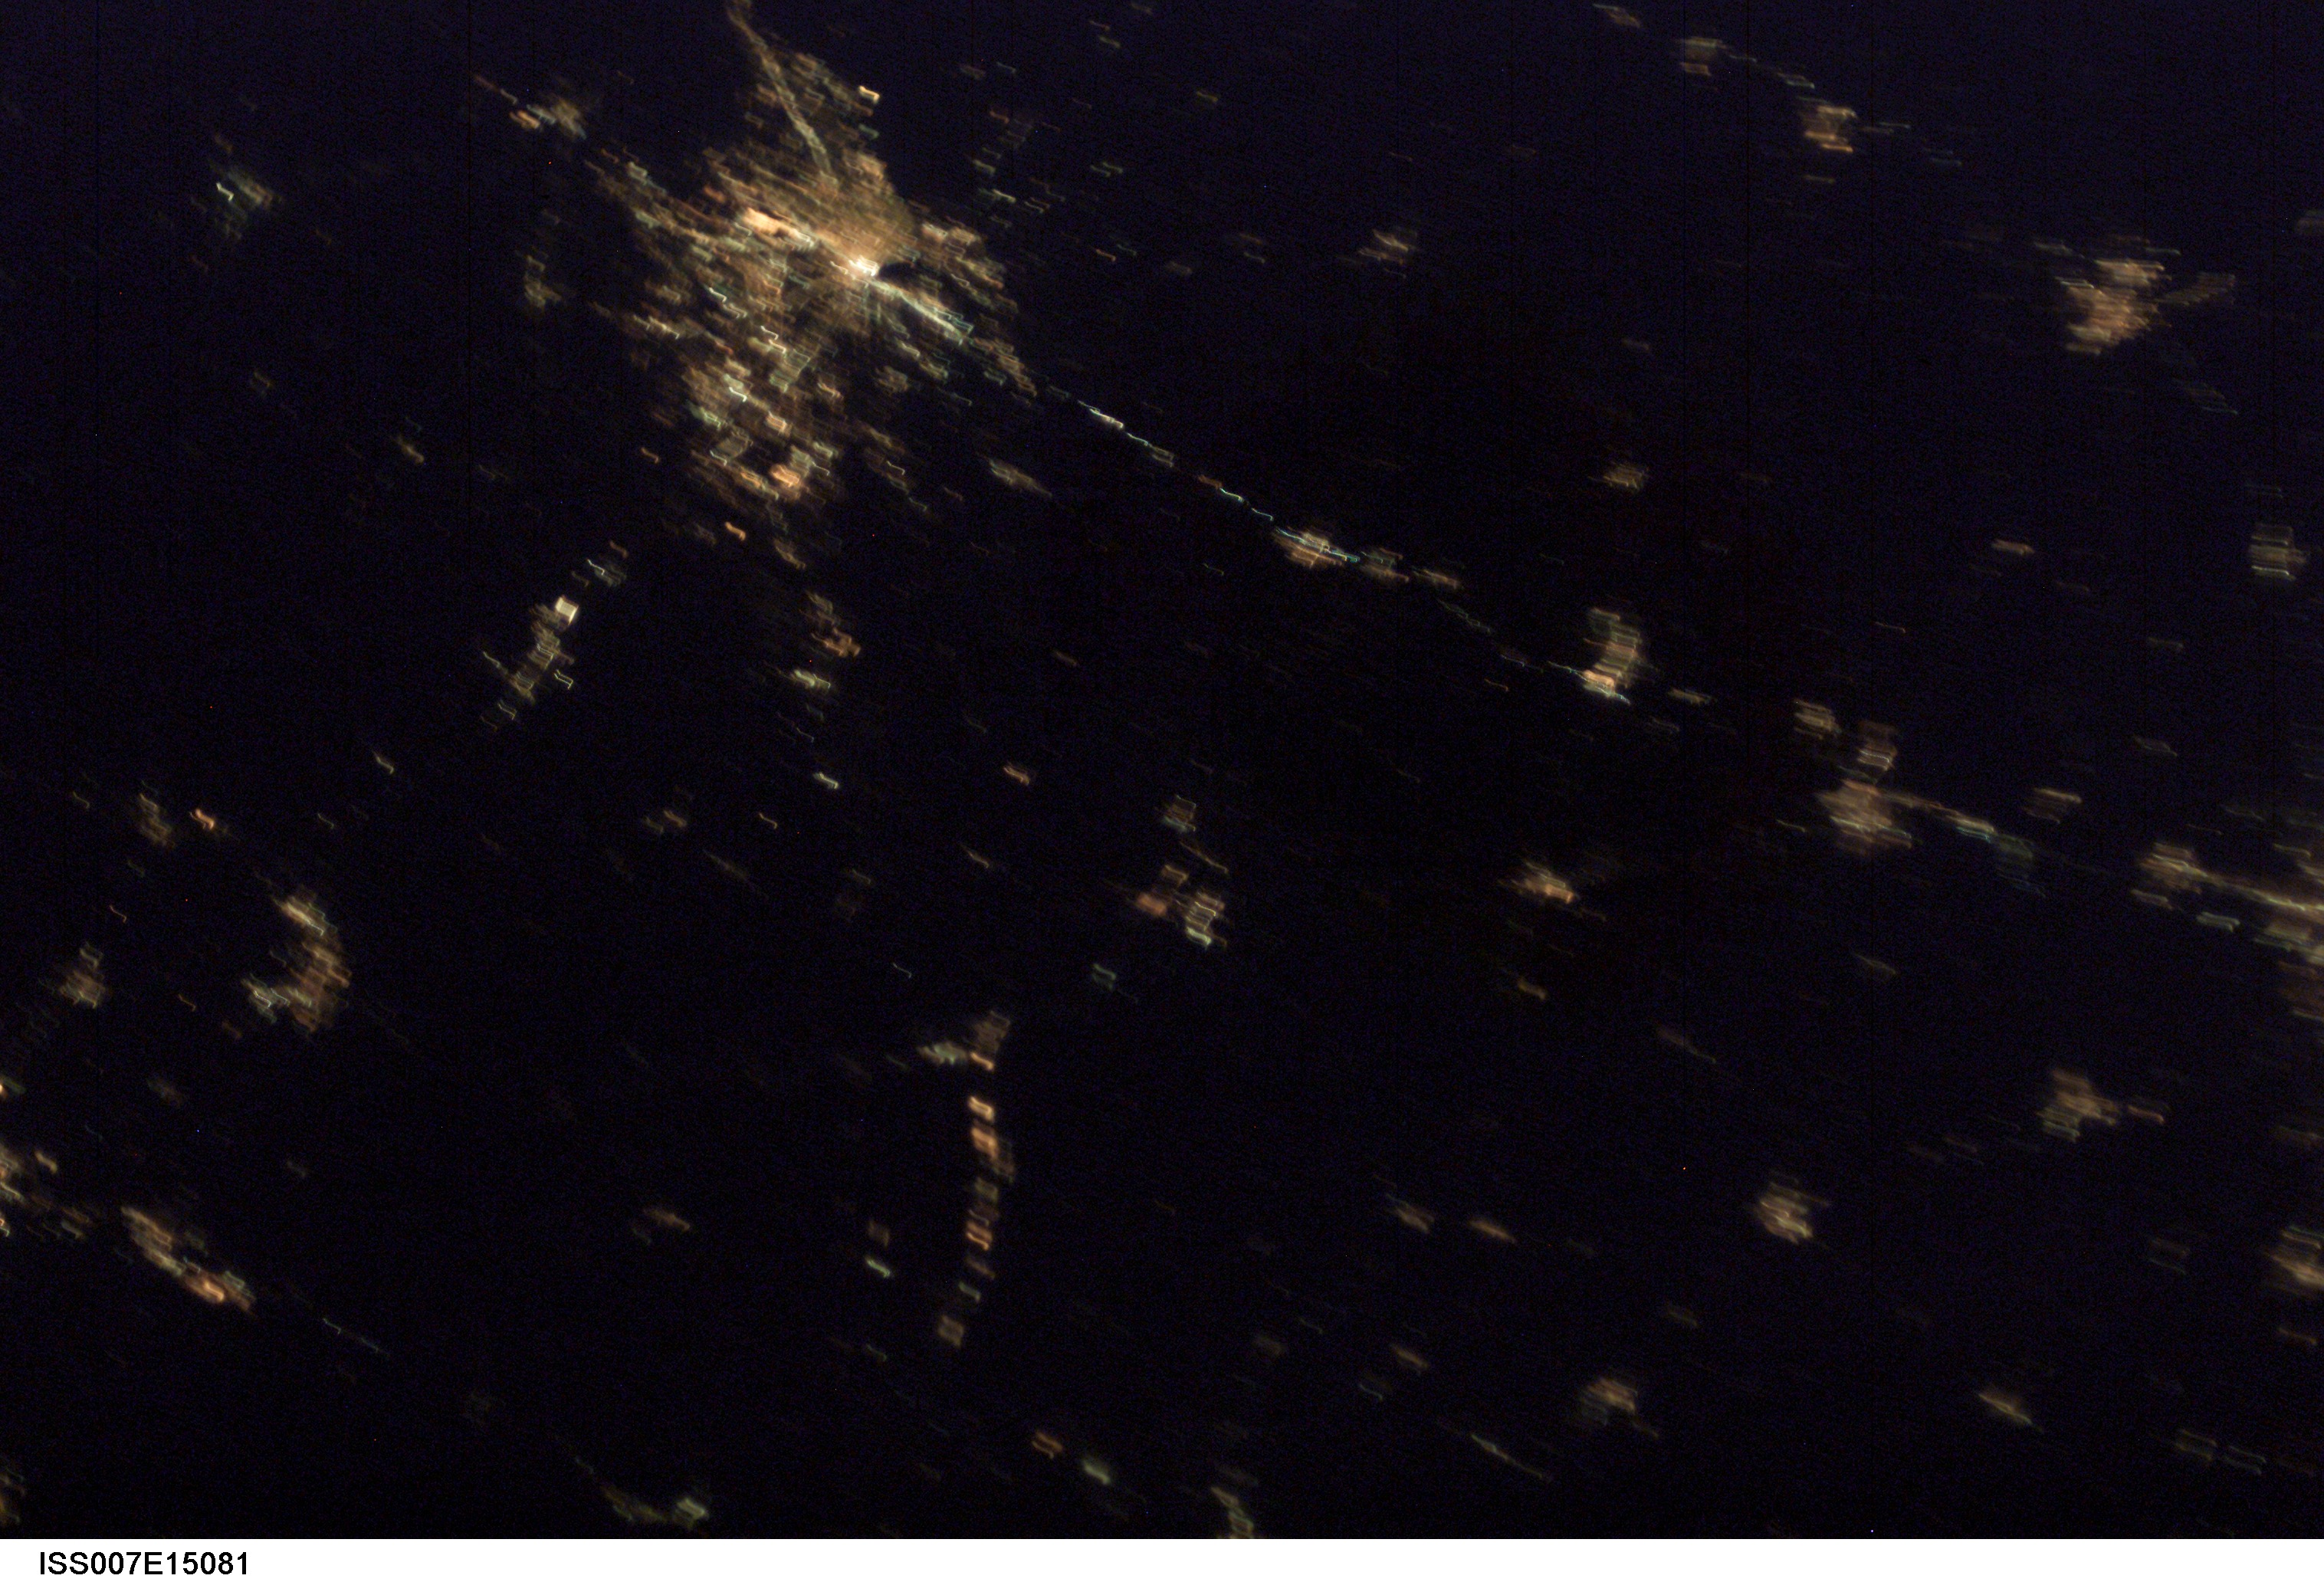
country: USA-ILLINOIS
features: DECATUR AT NIGHT, BLURRED
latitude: 40.0
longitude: -89.0
